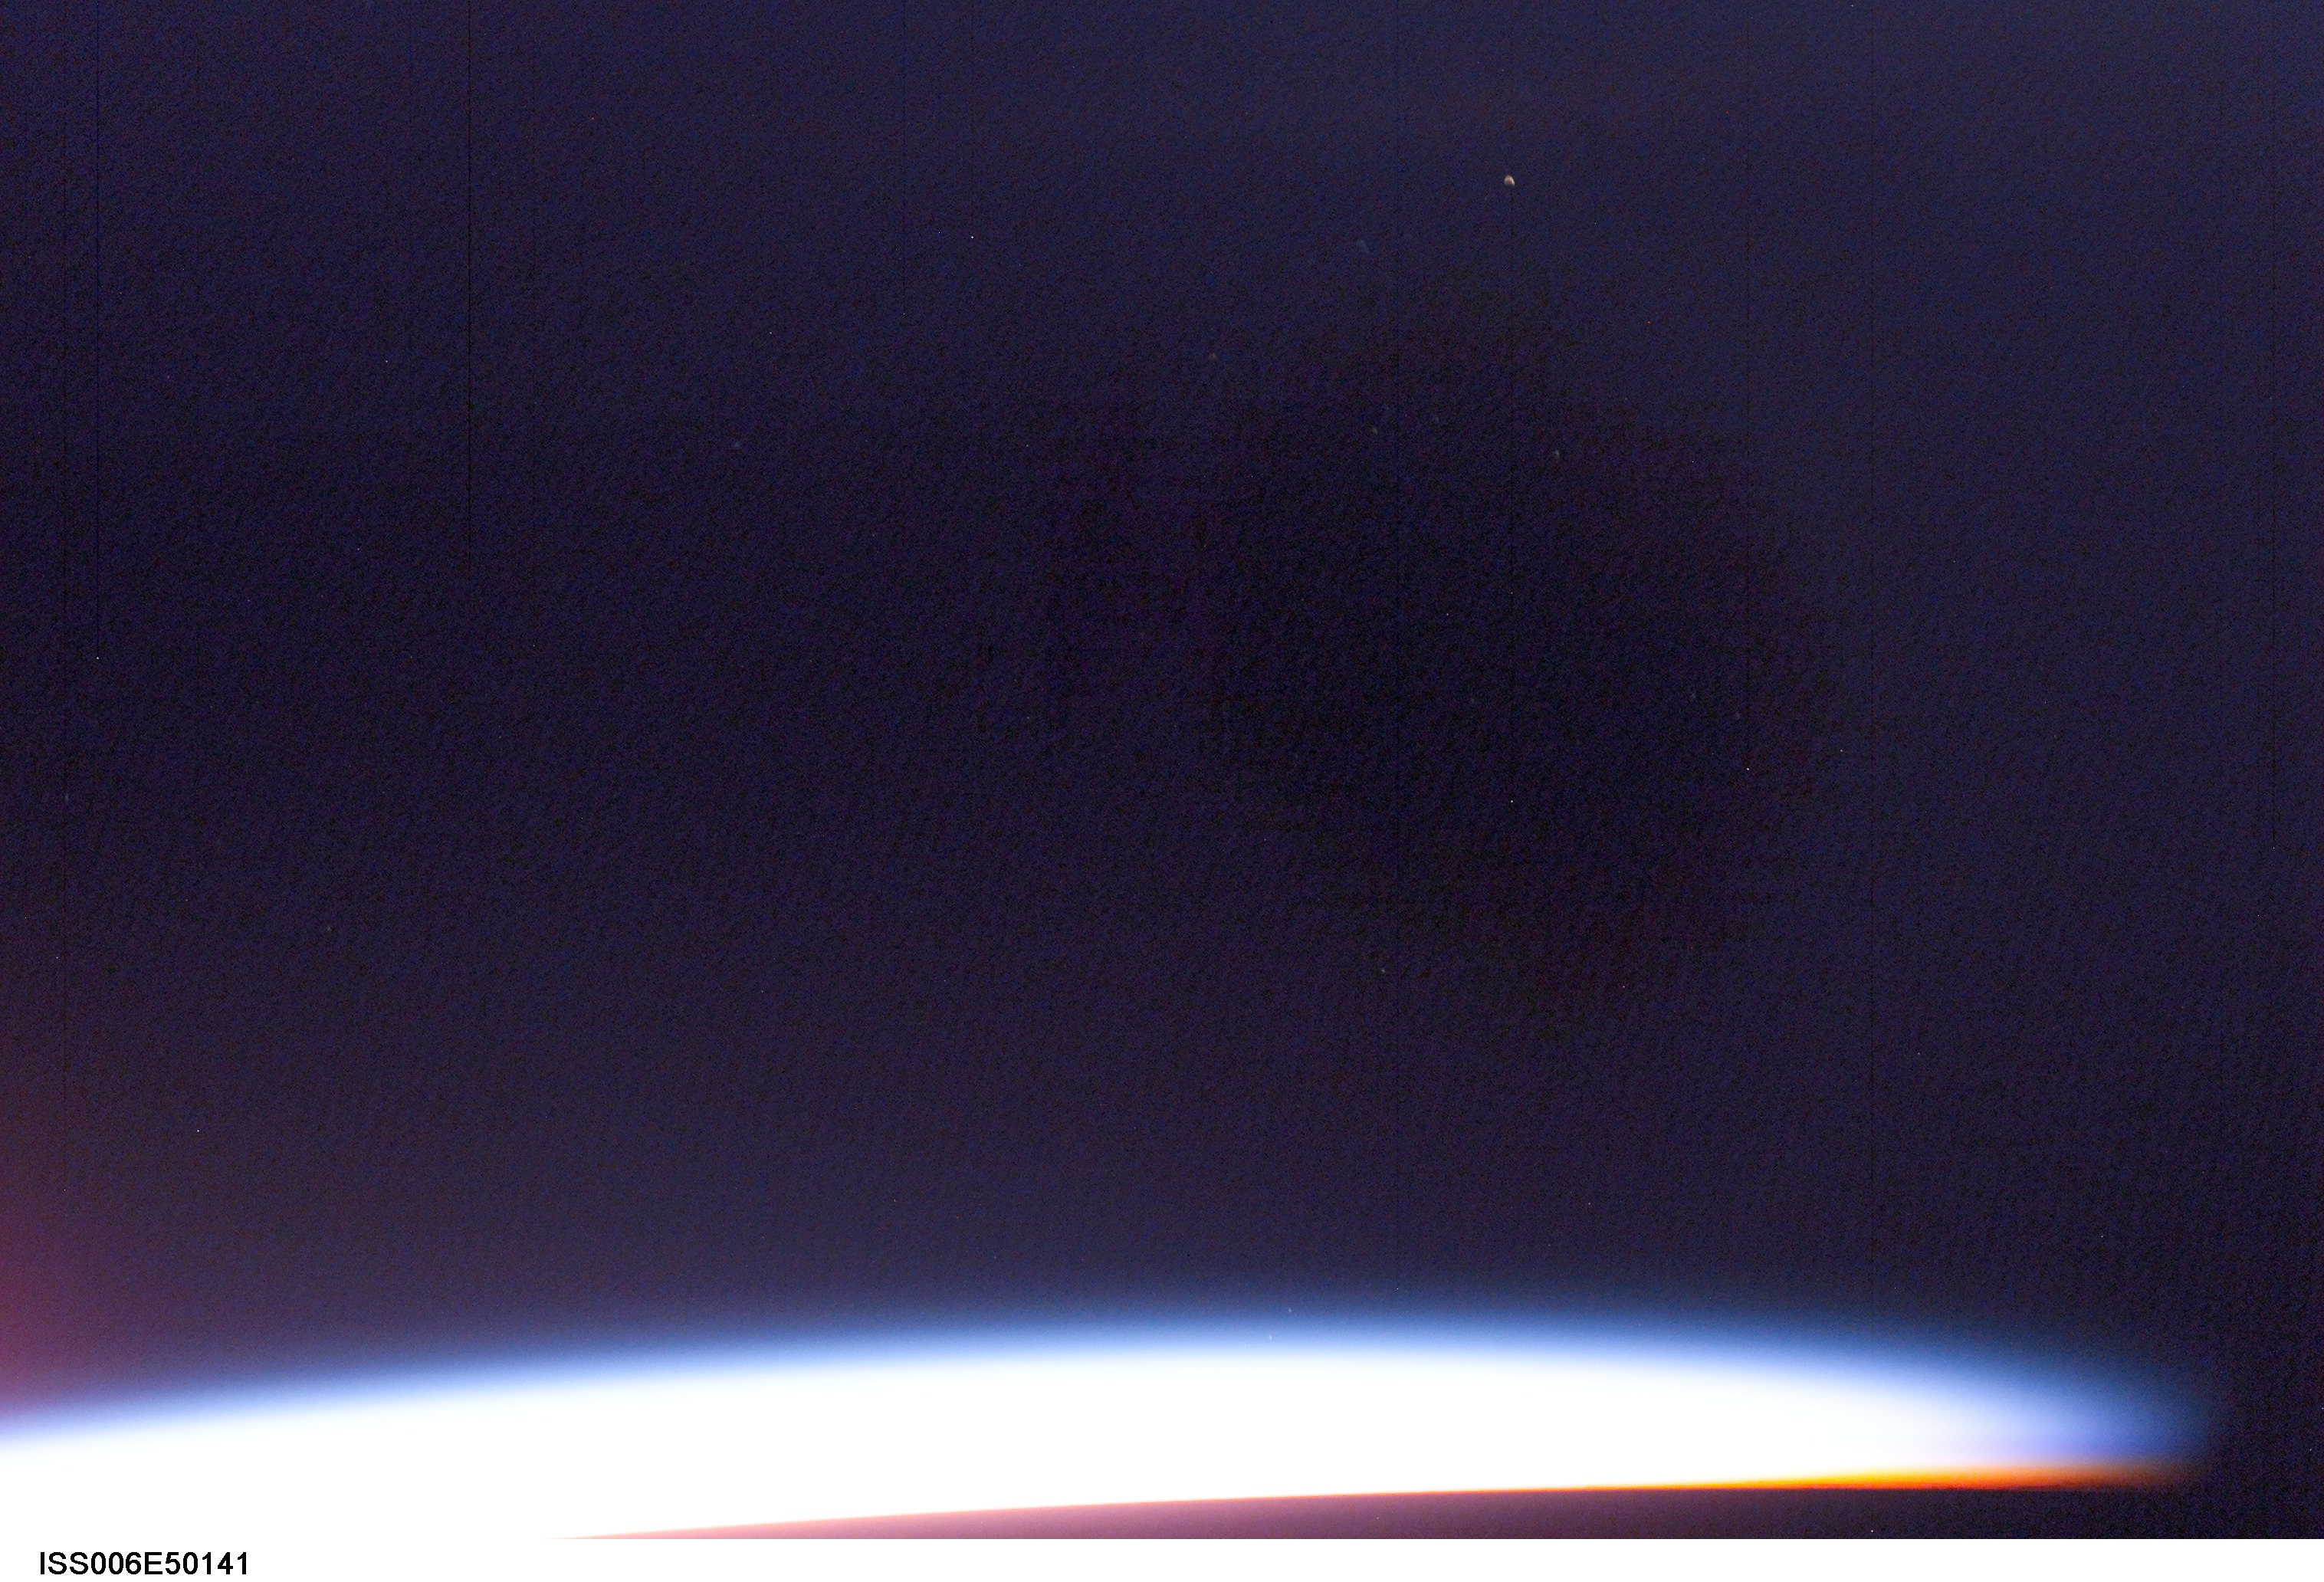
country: ATMOSPHERIC LIMB
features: ATMOSPHERIC LIMB
